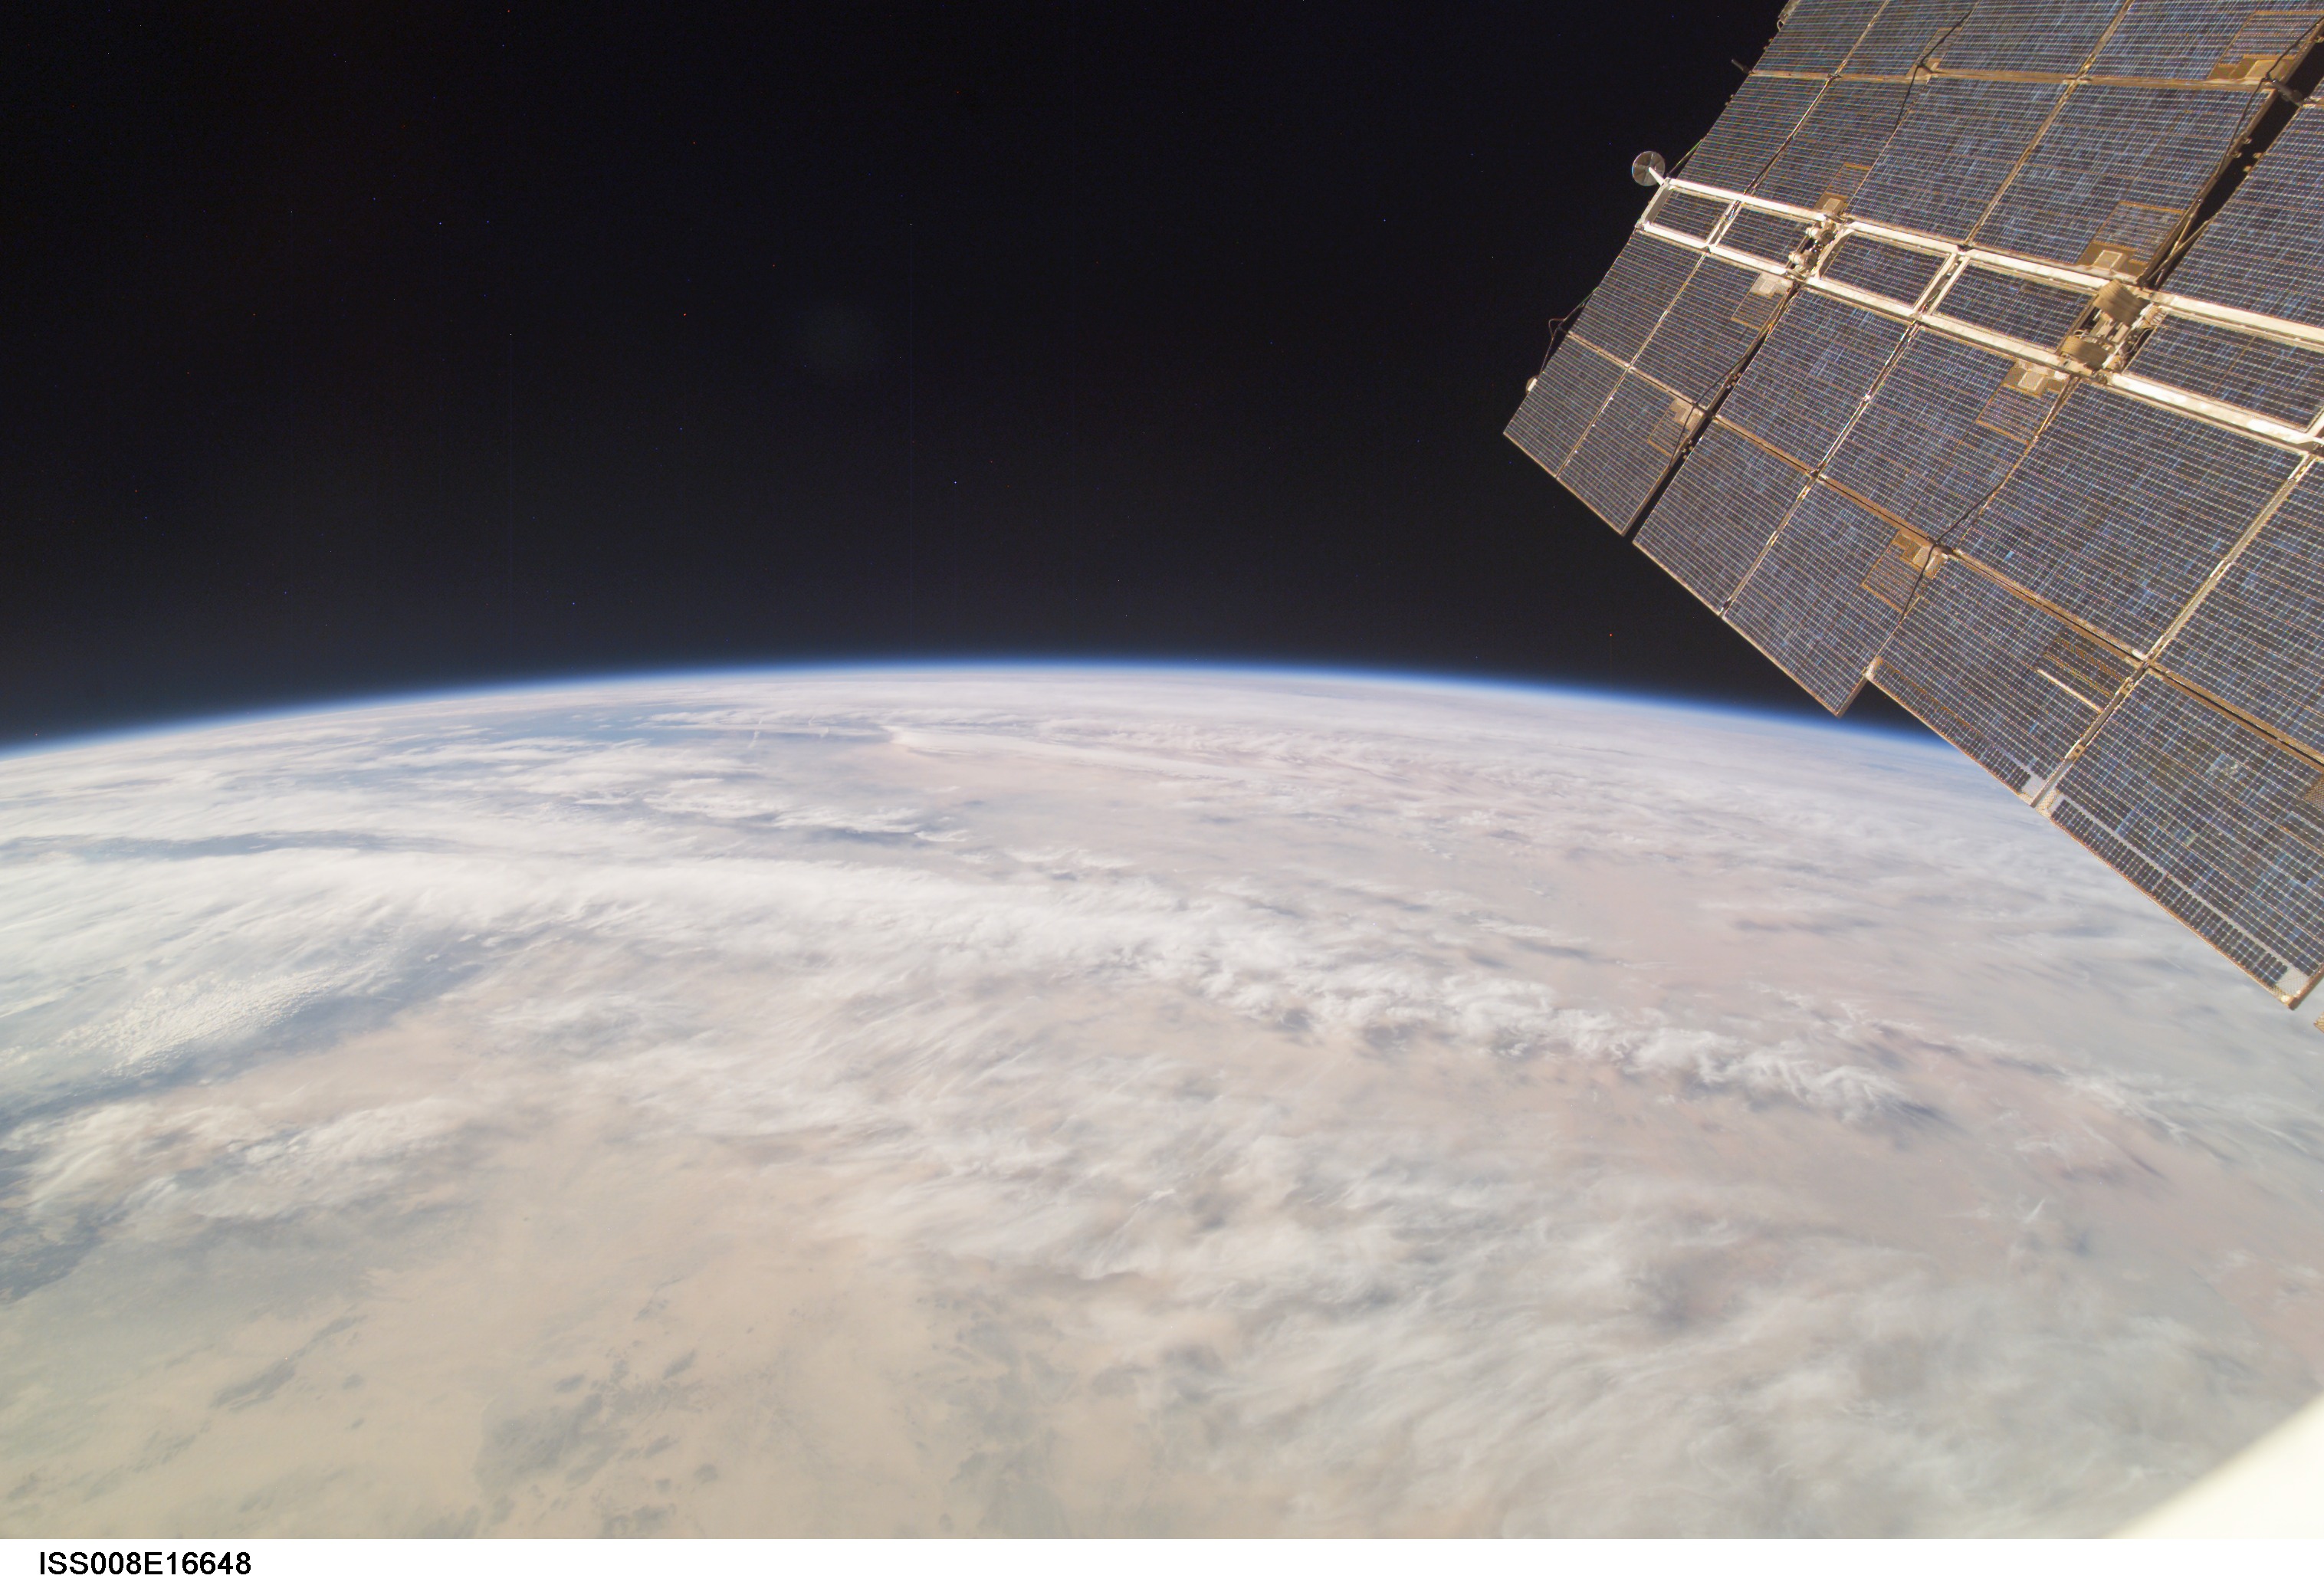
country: SAUDI ARABIA
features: ATMOSPHERIC LIMB
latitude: 24.0
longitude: 43.5
